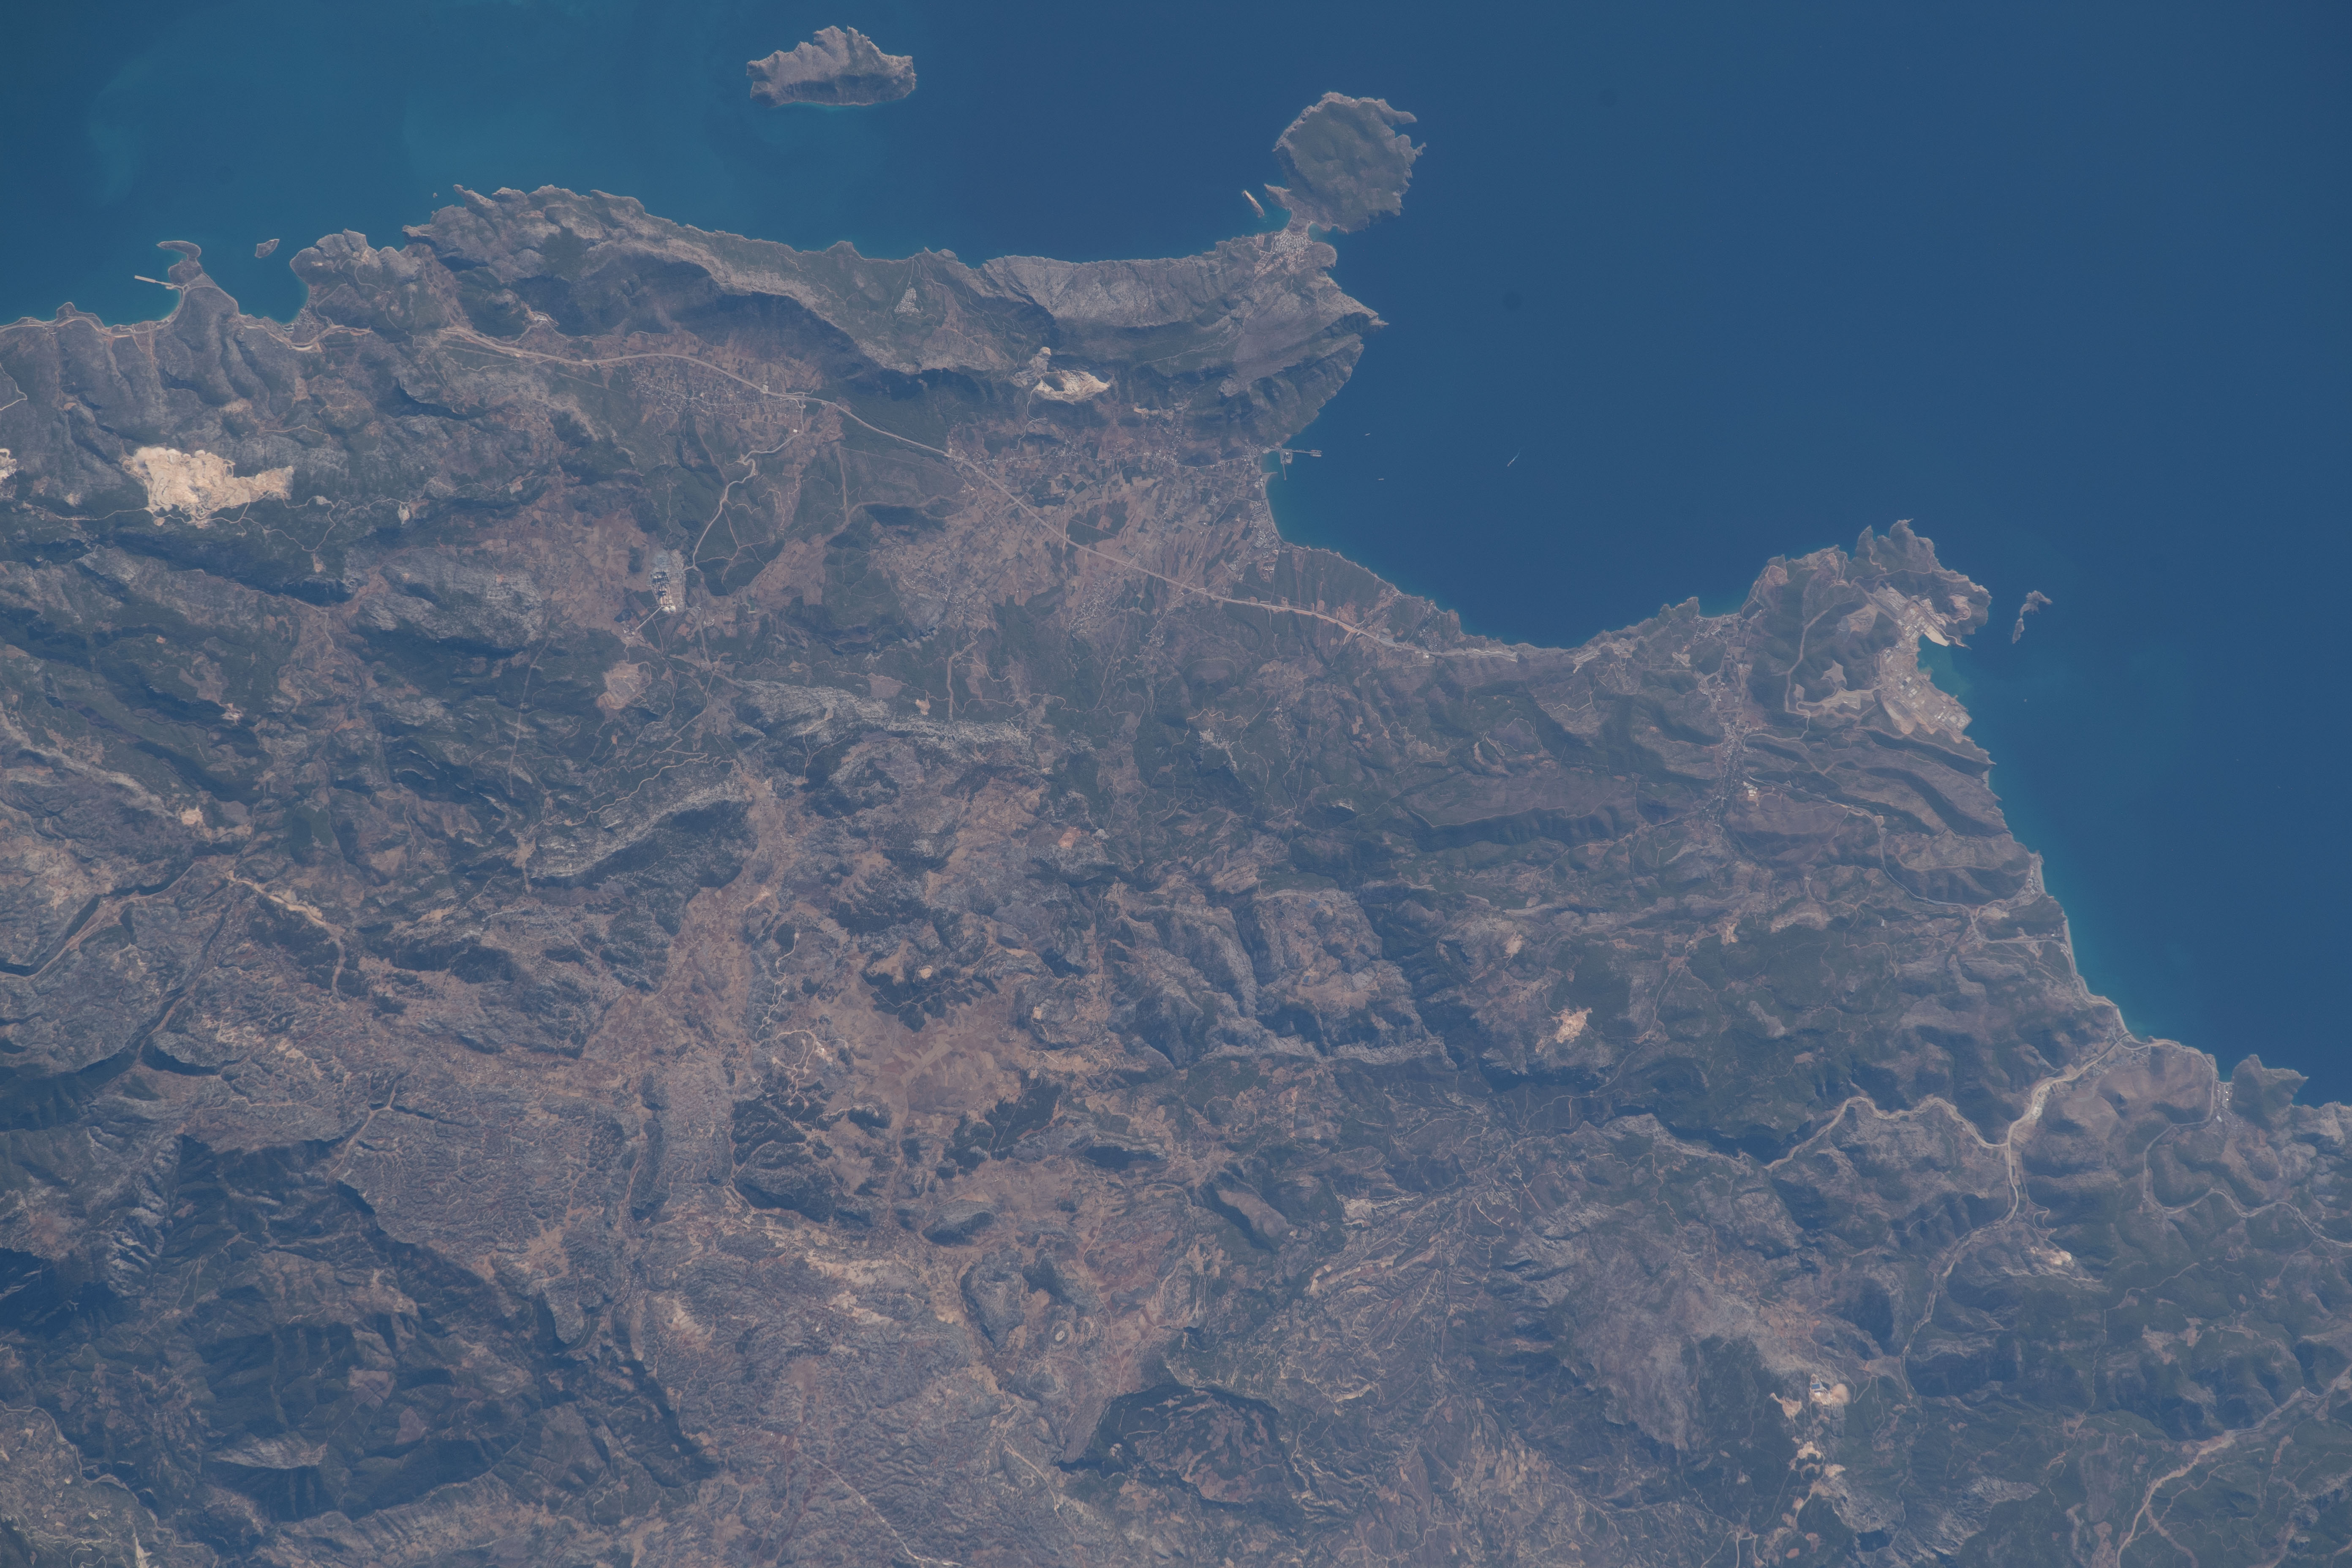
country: TURKEY
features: MEDMAR MADENCILIK, TURKEY
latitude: 36.2
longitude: 33.6
